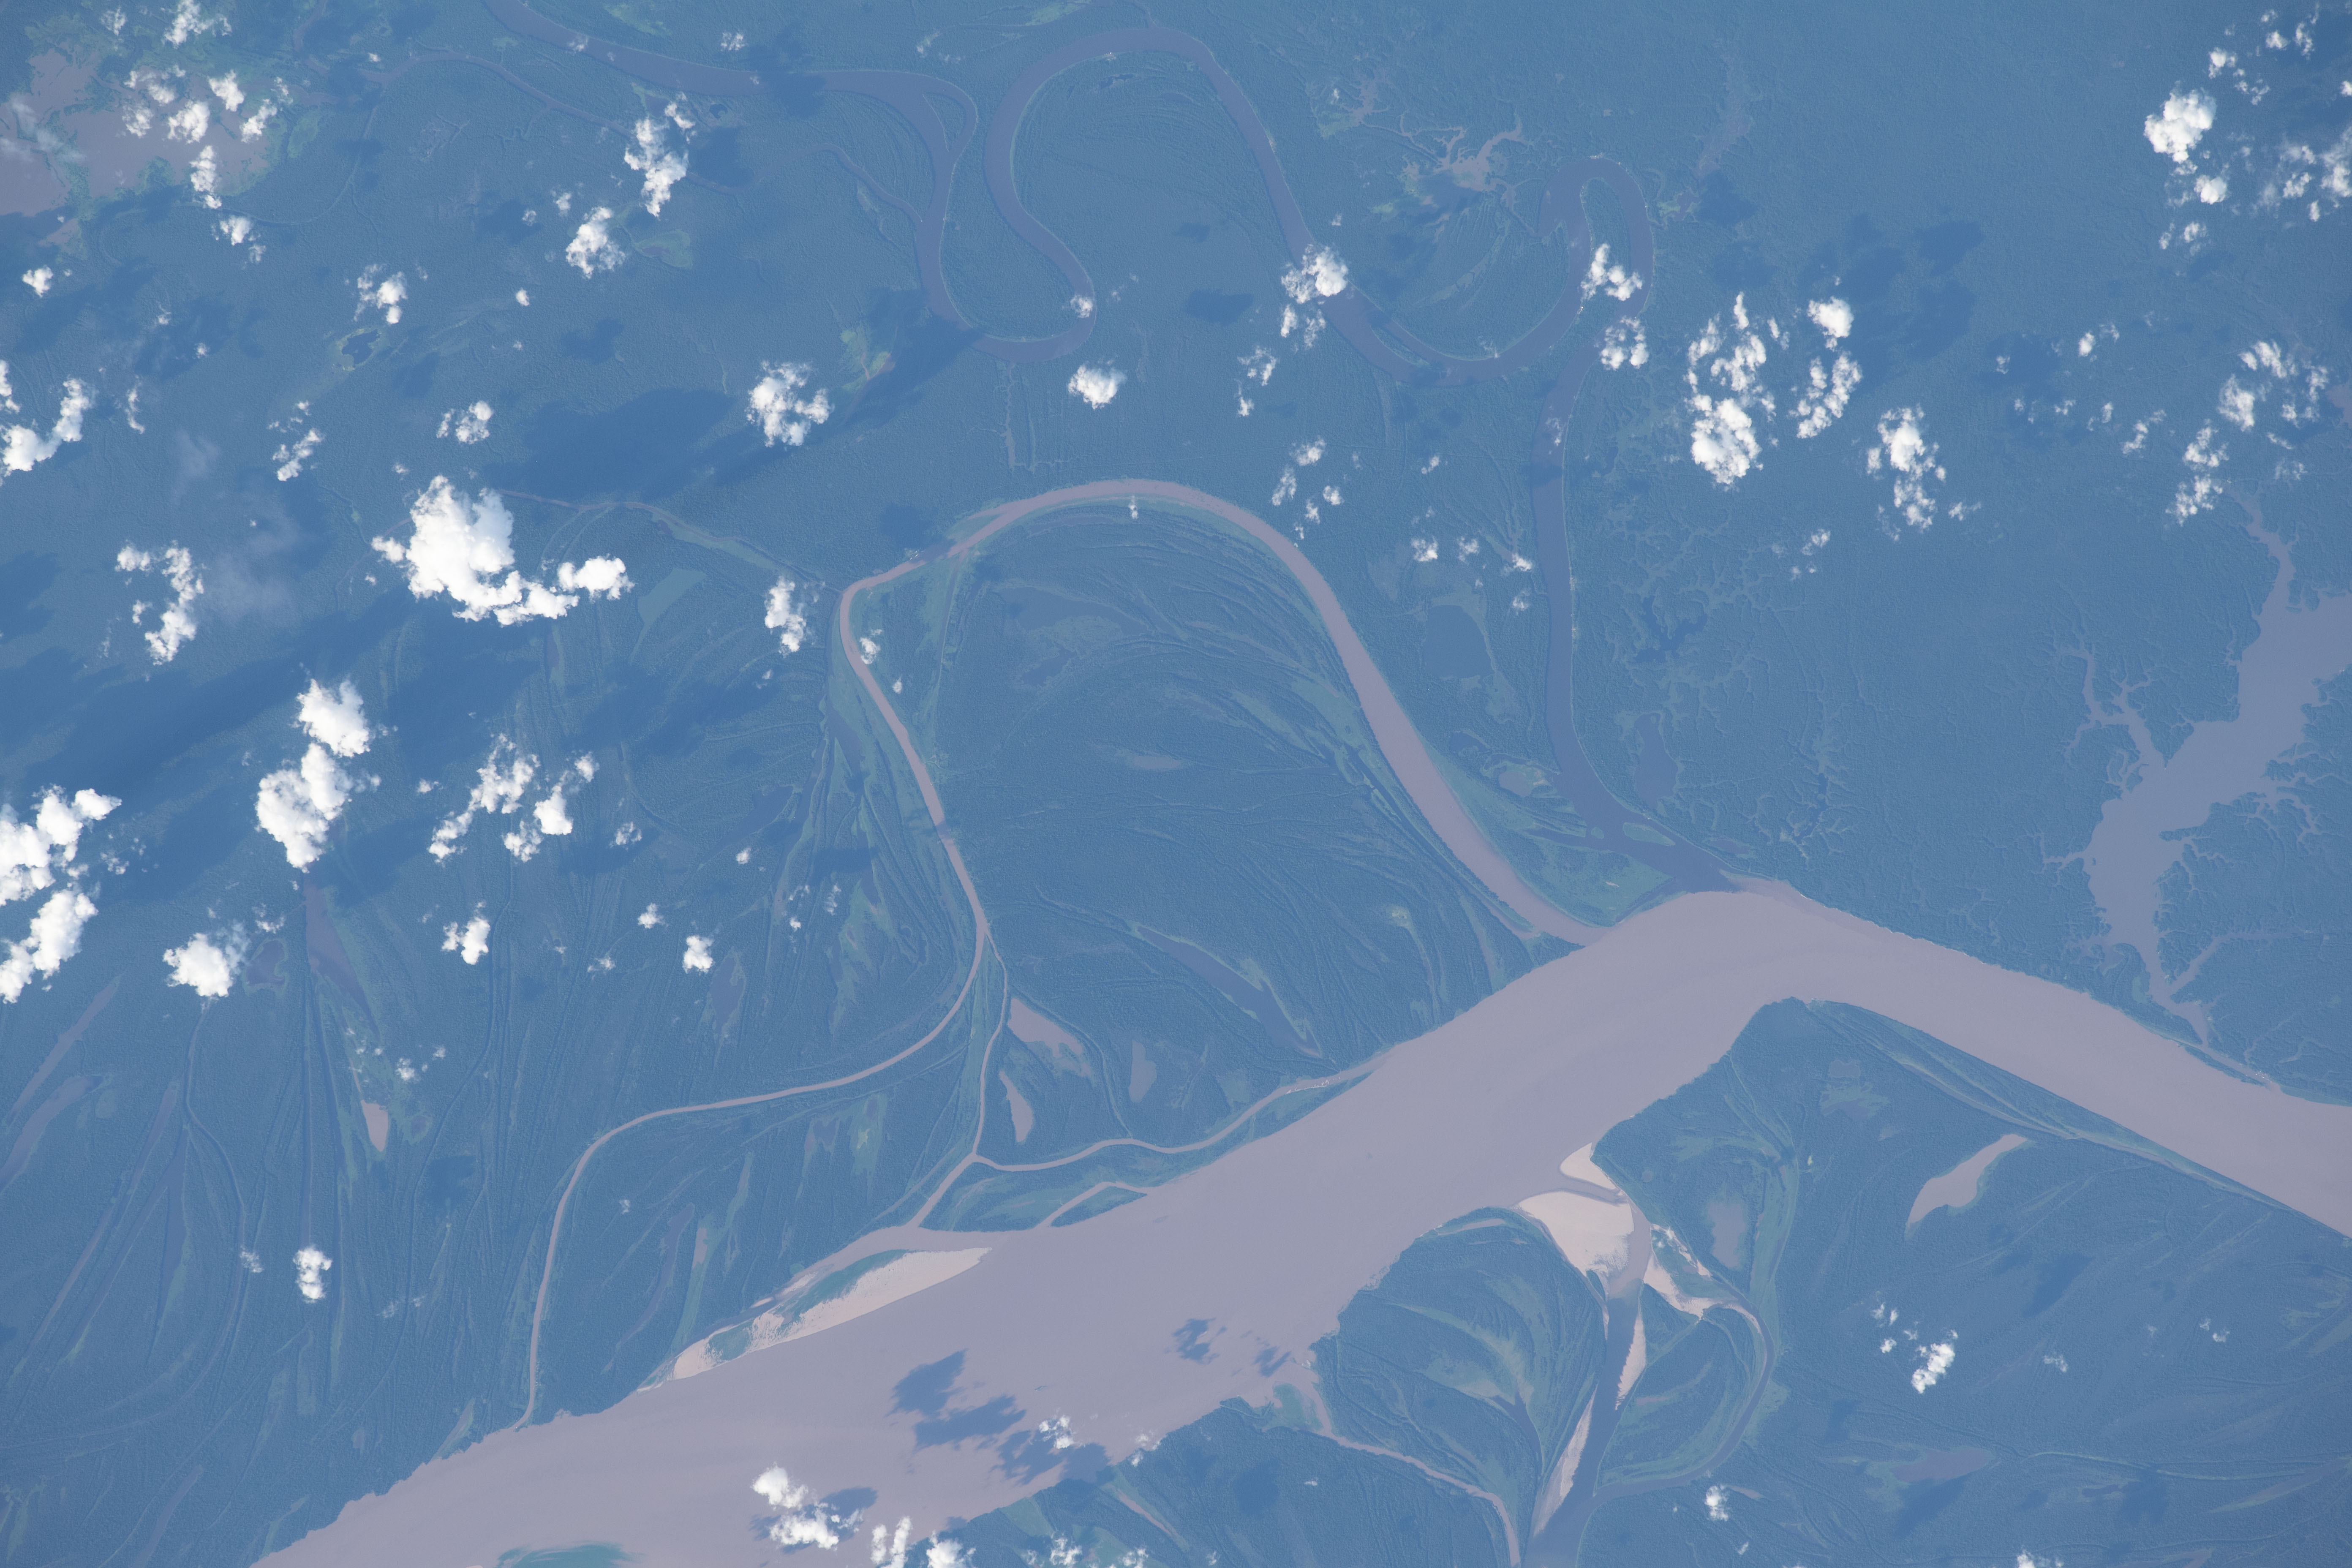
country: BRAZIL
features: AMAZON RIVER, LAGO DOS COROS
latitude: -3.7
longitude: -62.4
